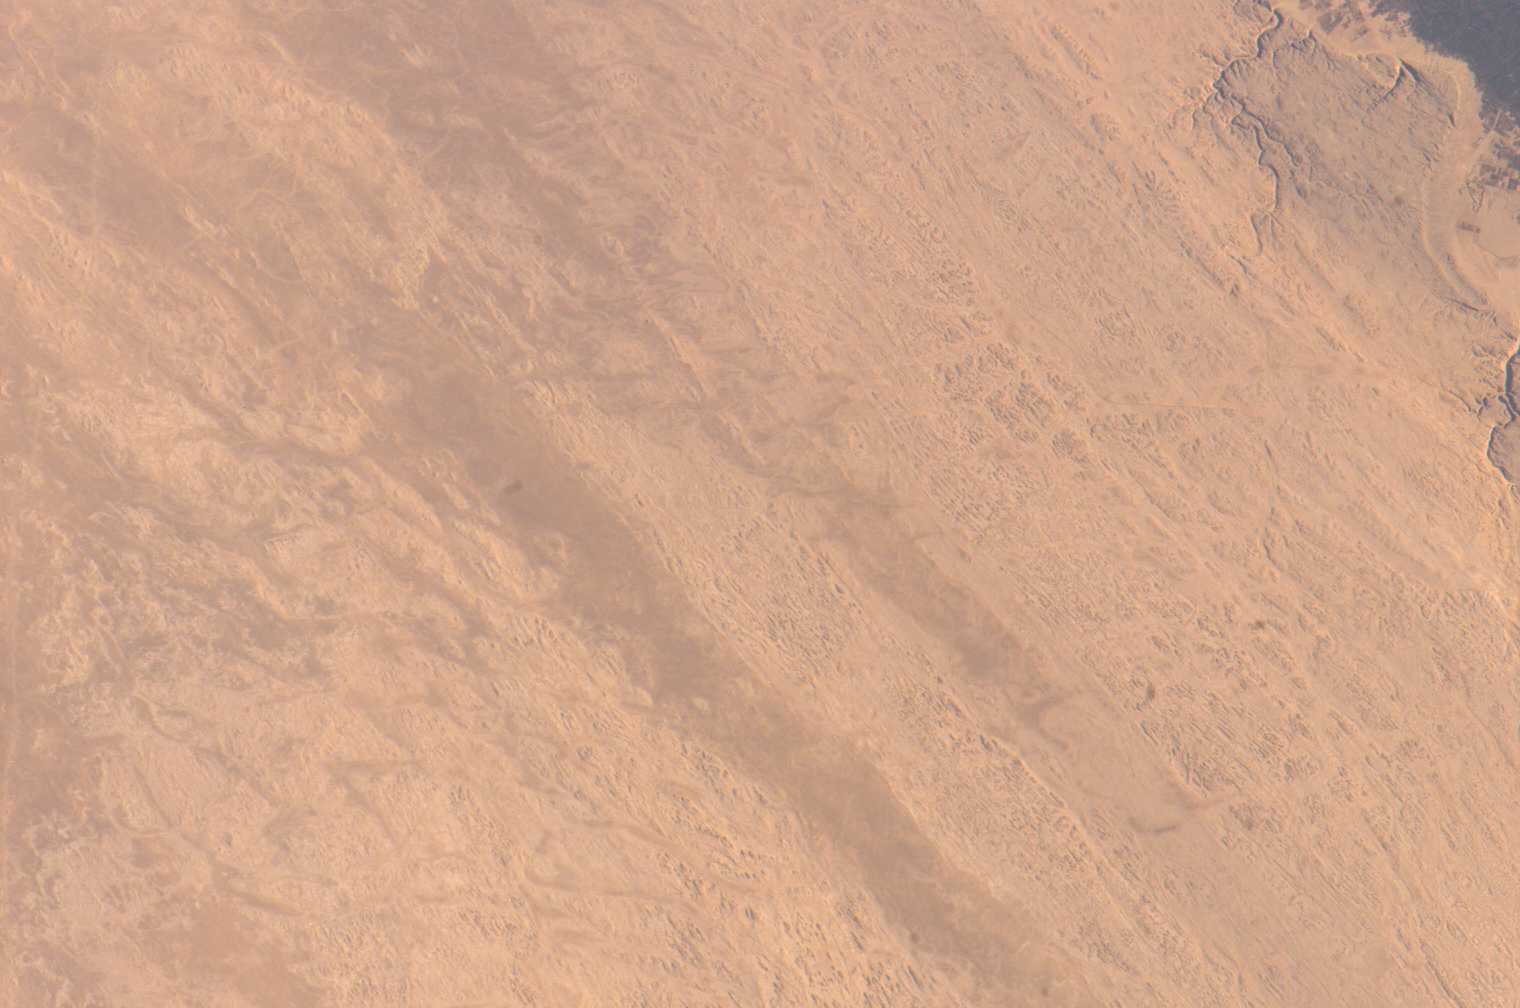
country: EGYPT
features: WESTERN DESERT
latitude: 26.5
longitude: 31.5
